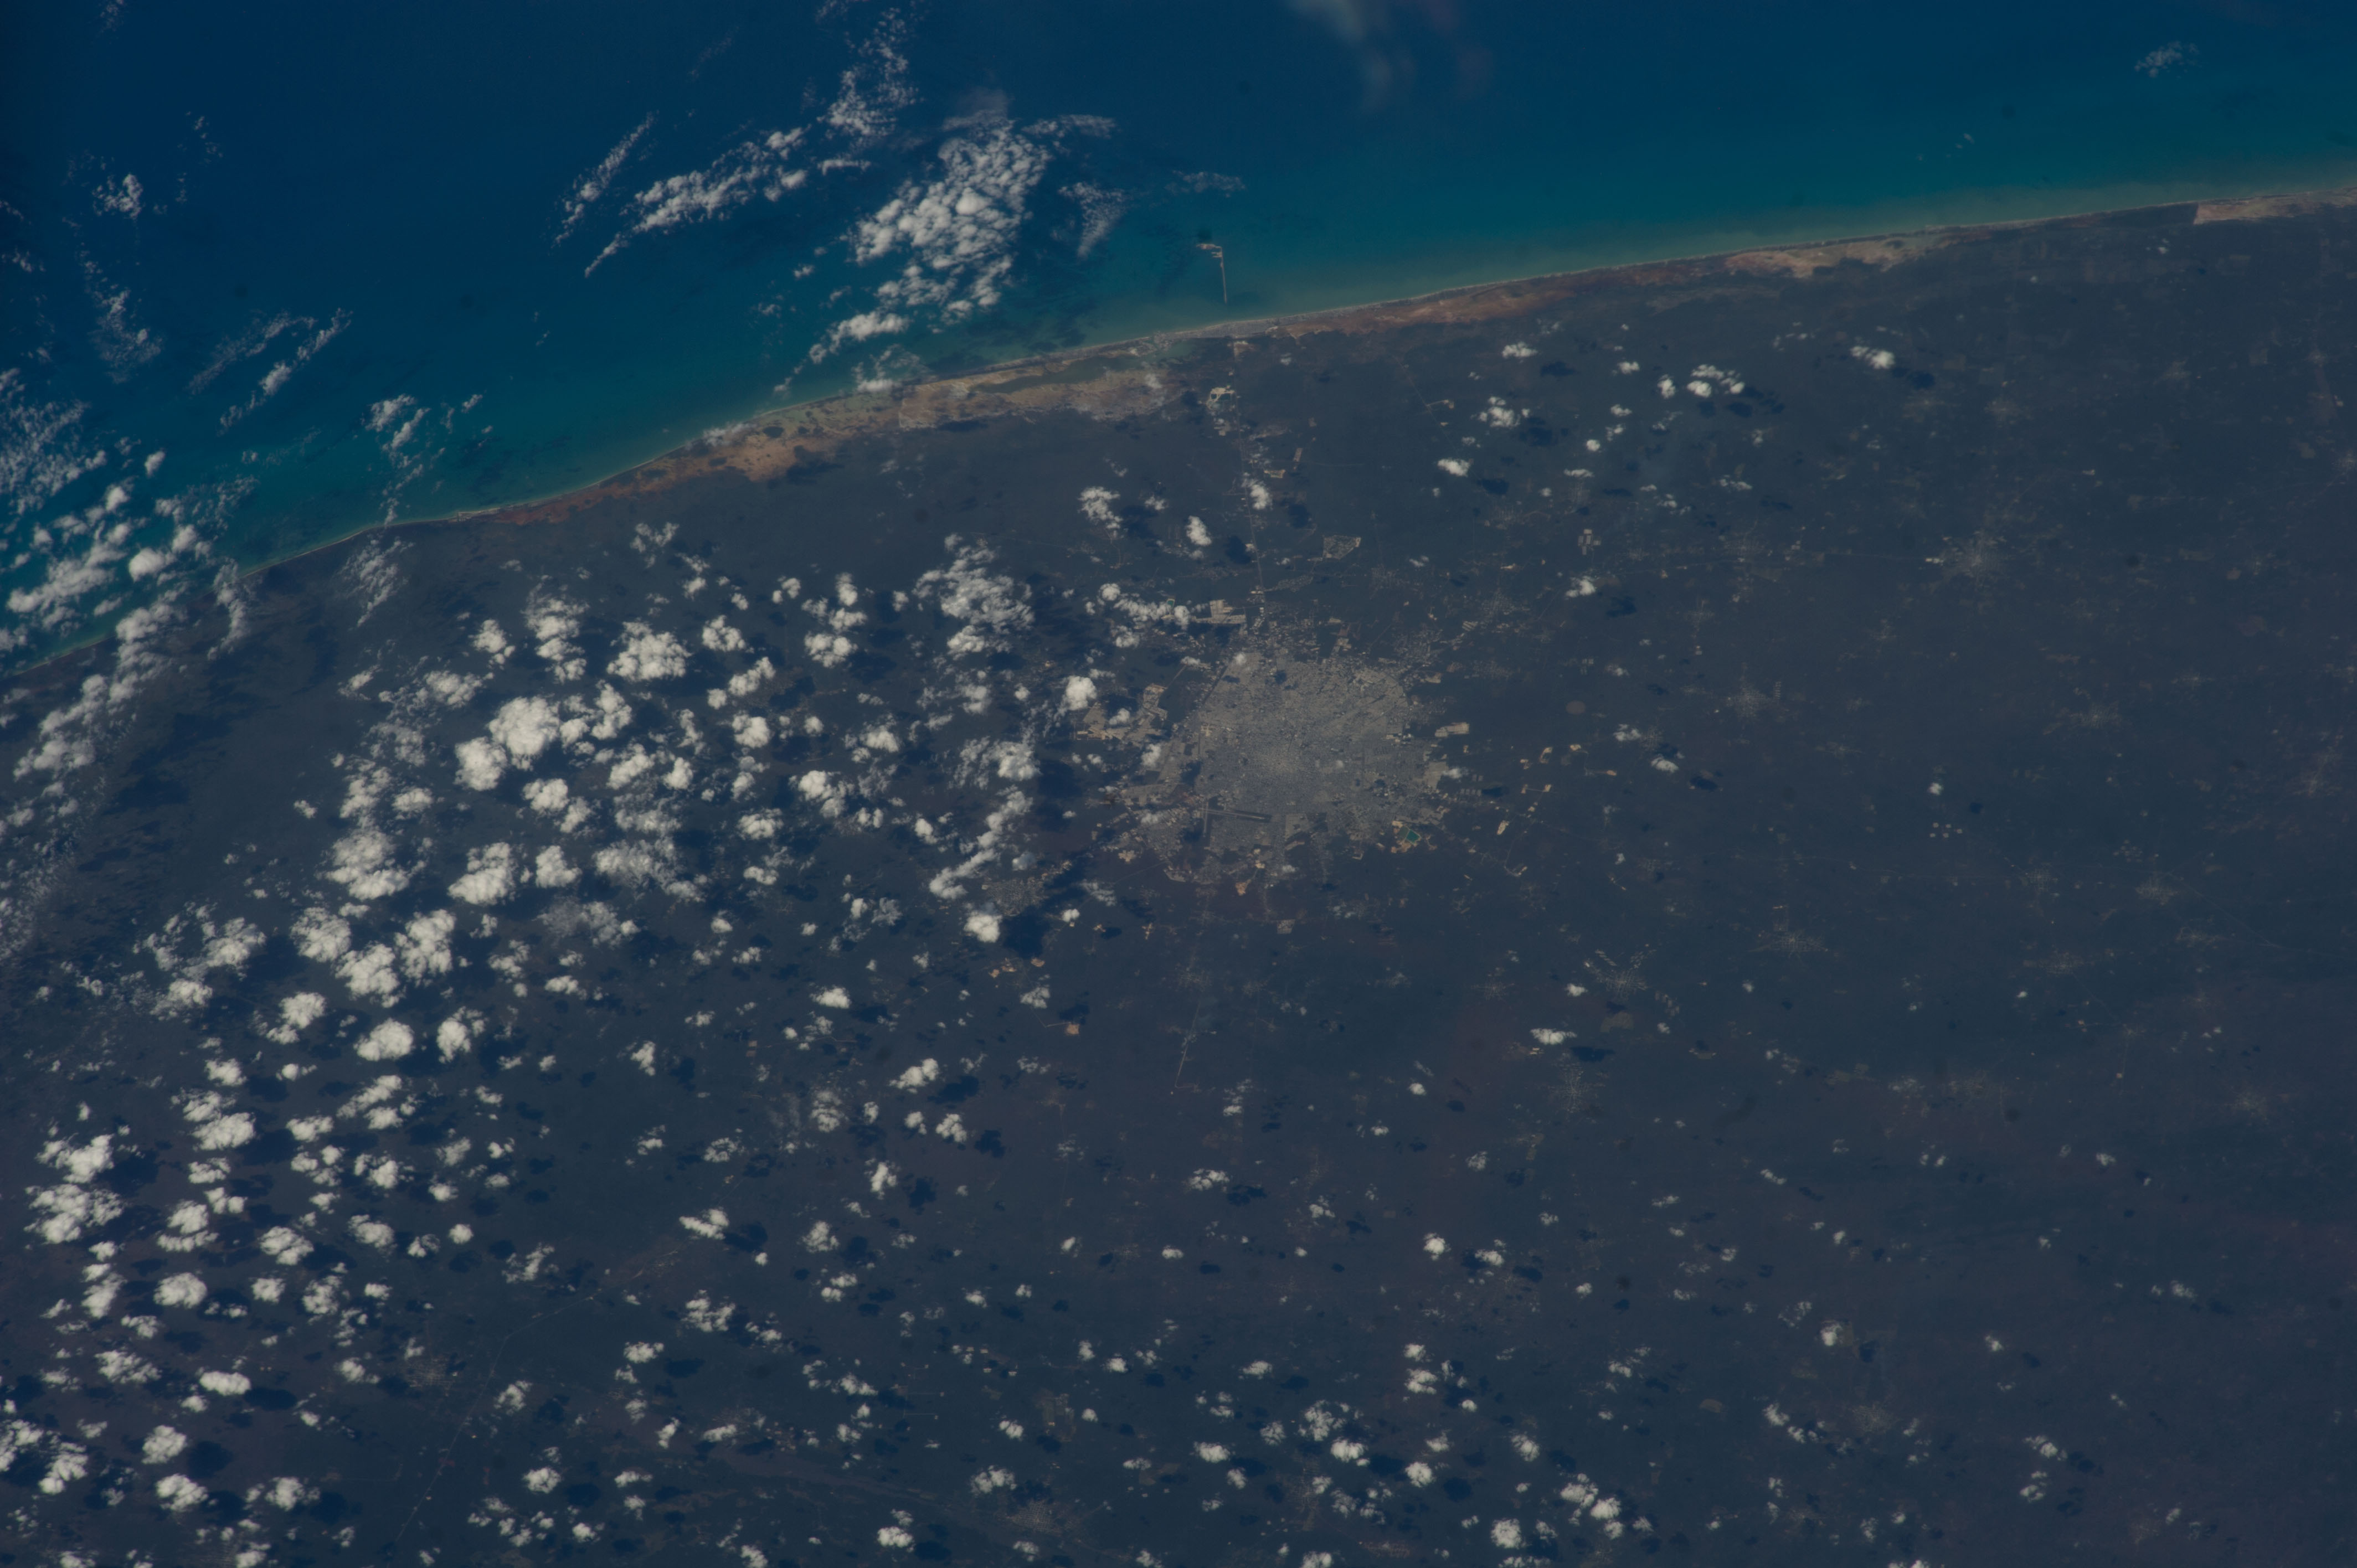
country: MEXICO
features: PROGRESO,MERIDA,MEXICO
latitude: 21.1
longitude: -89.6
